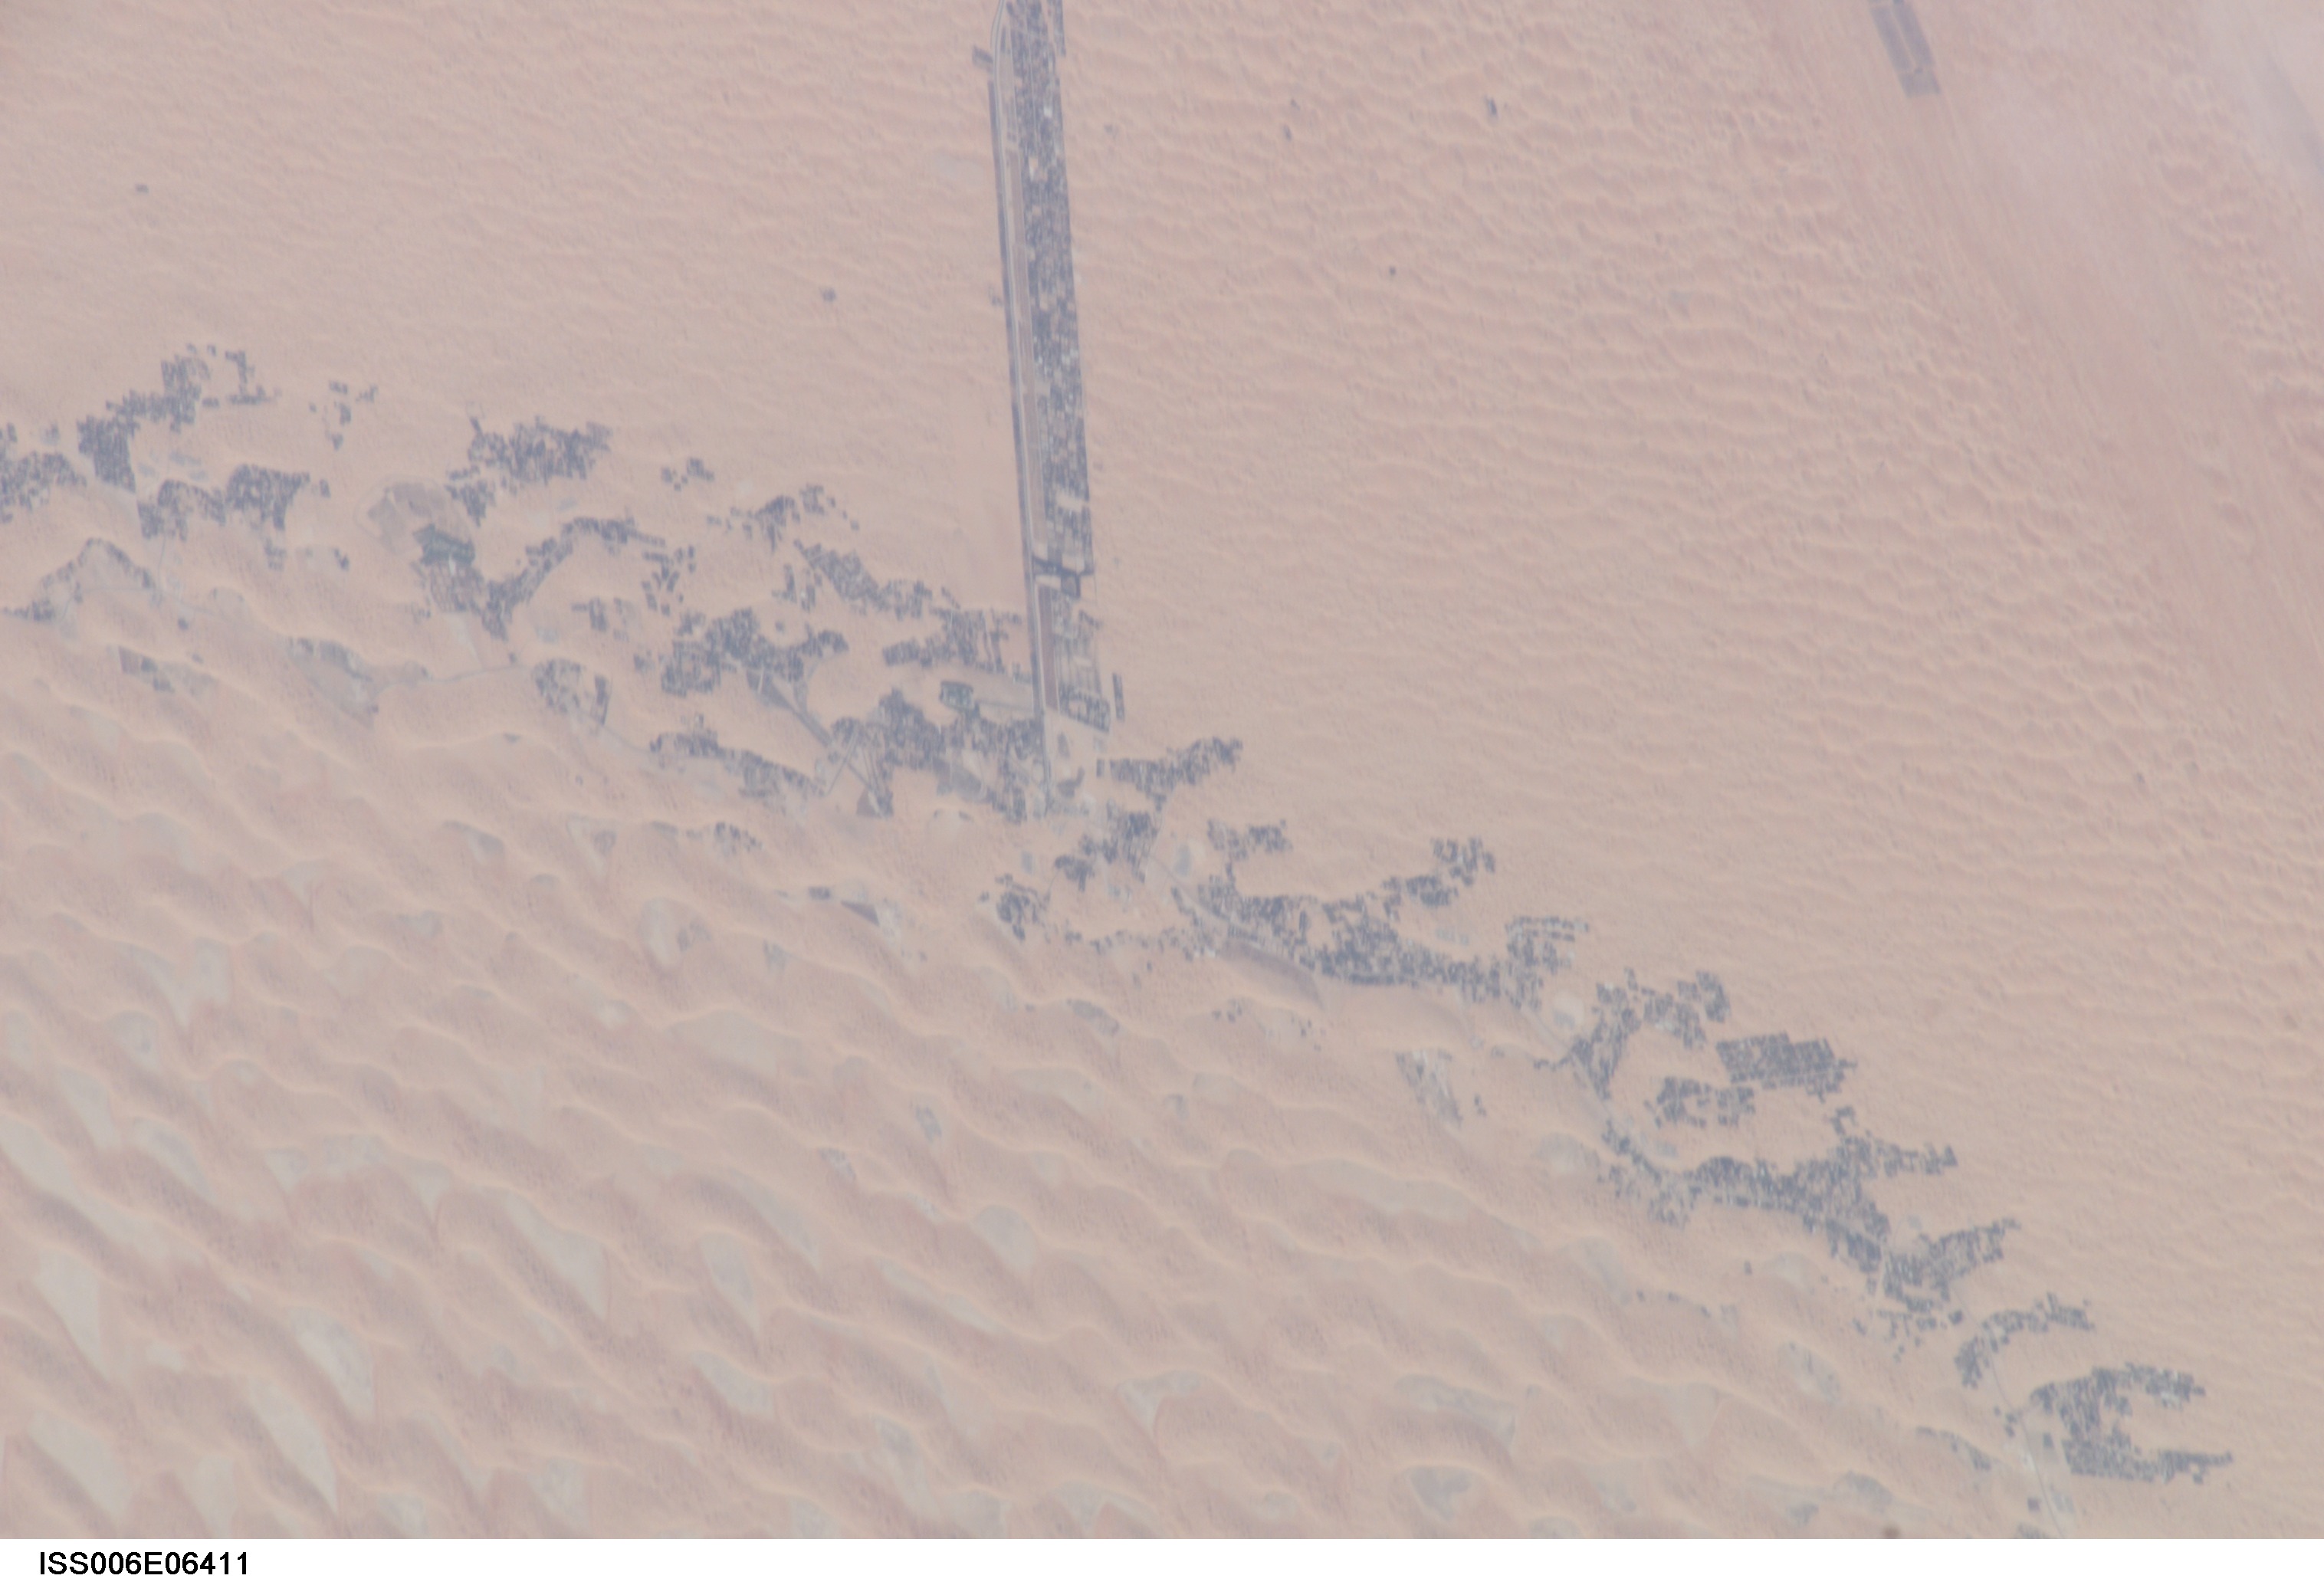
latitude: 23.0
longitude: 54.0
